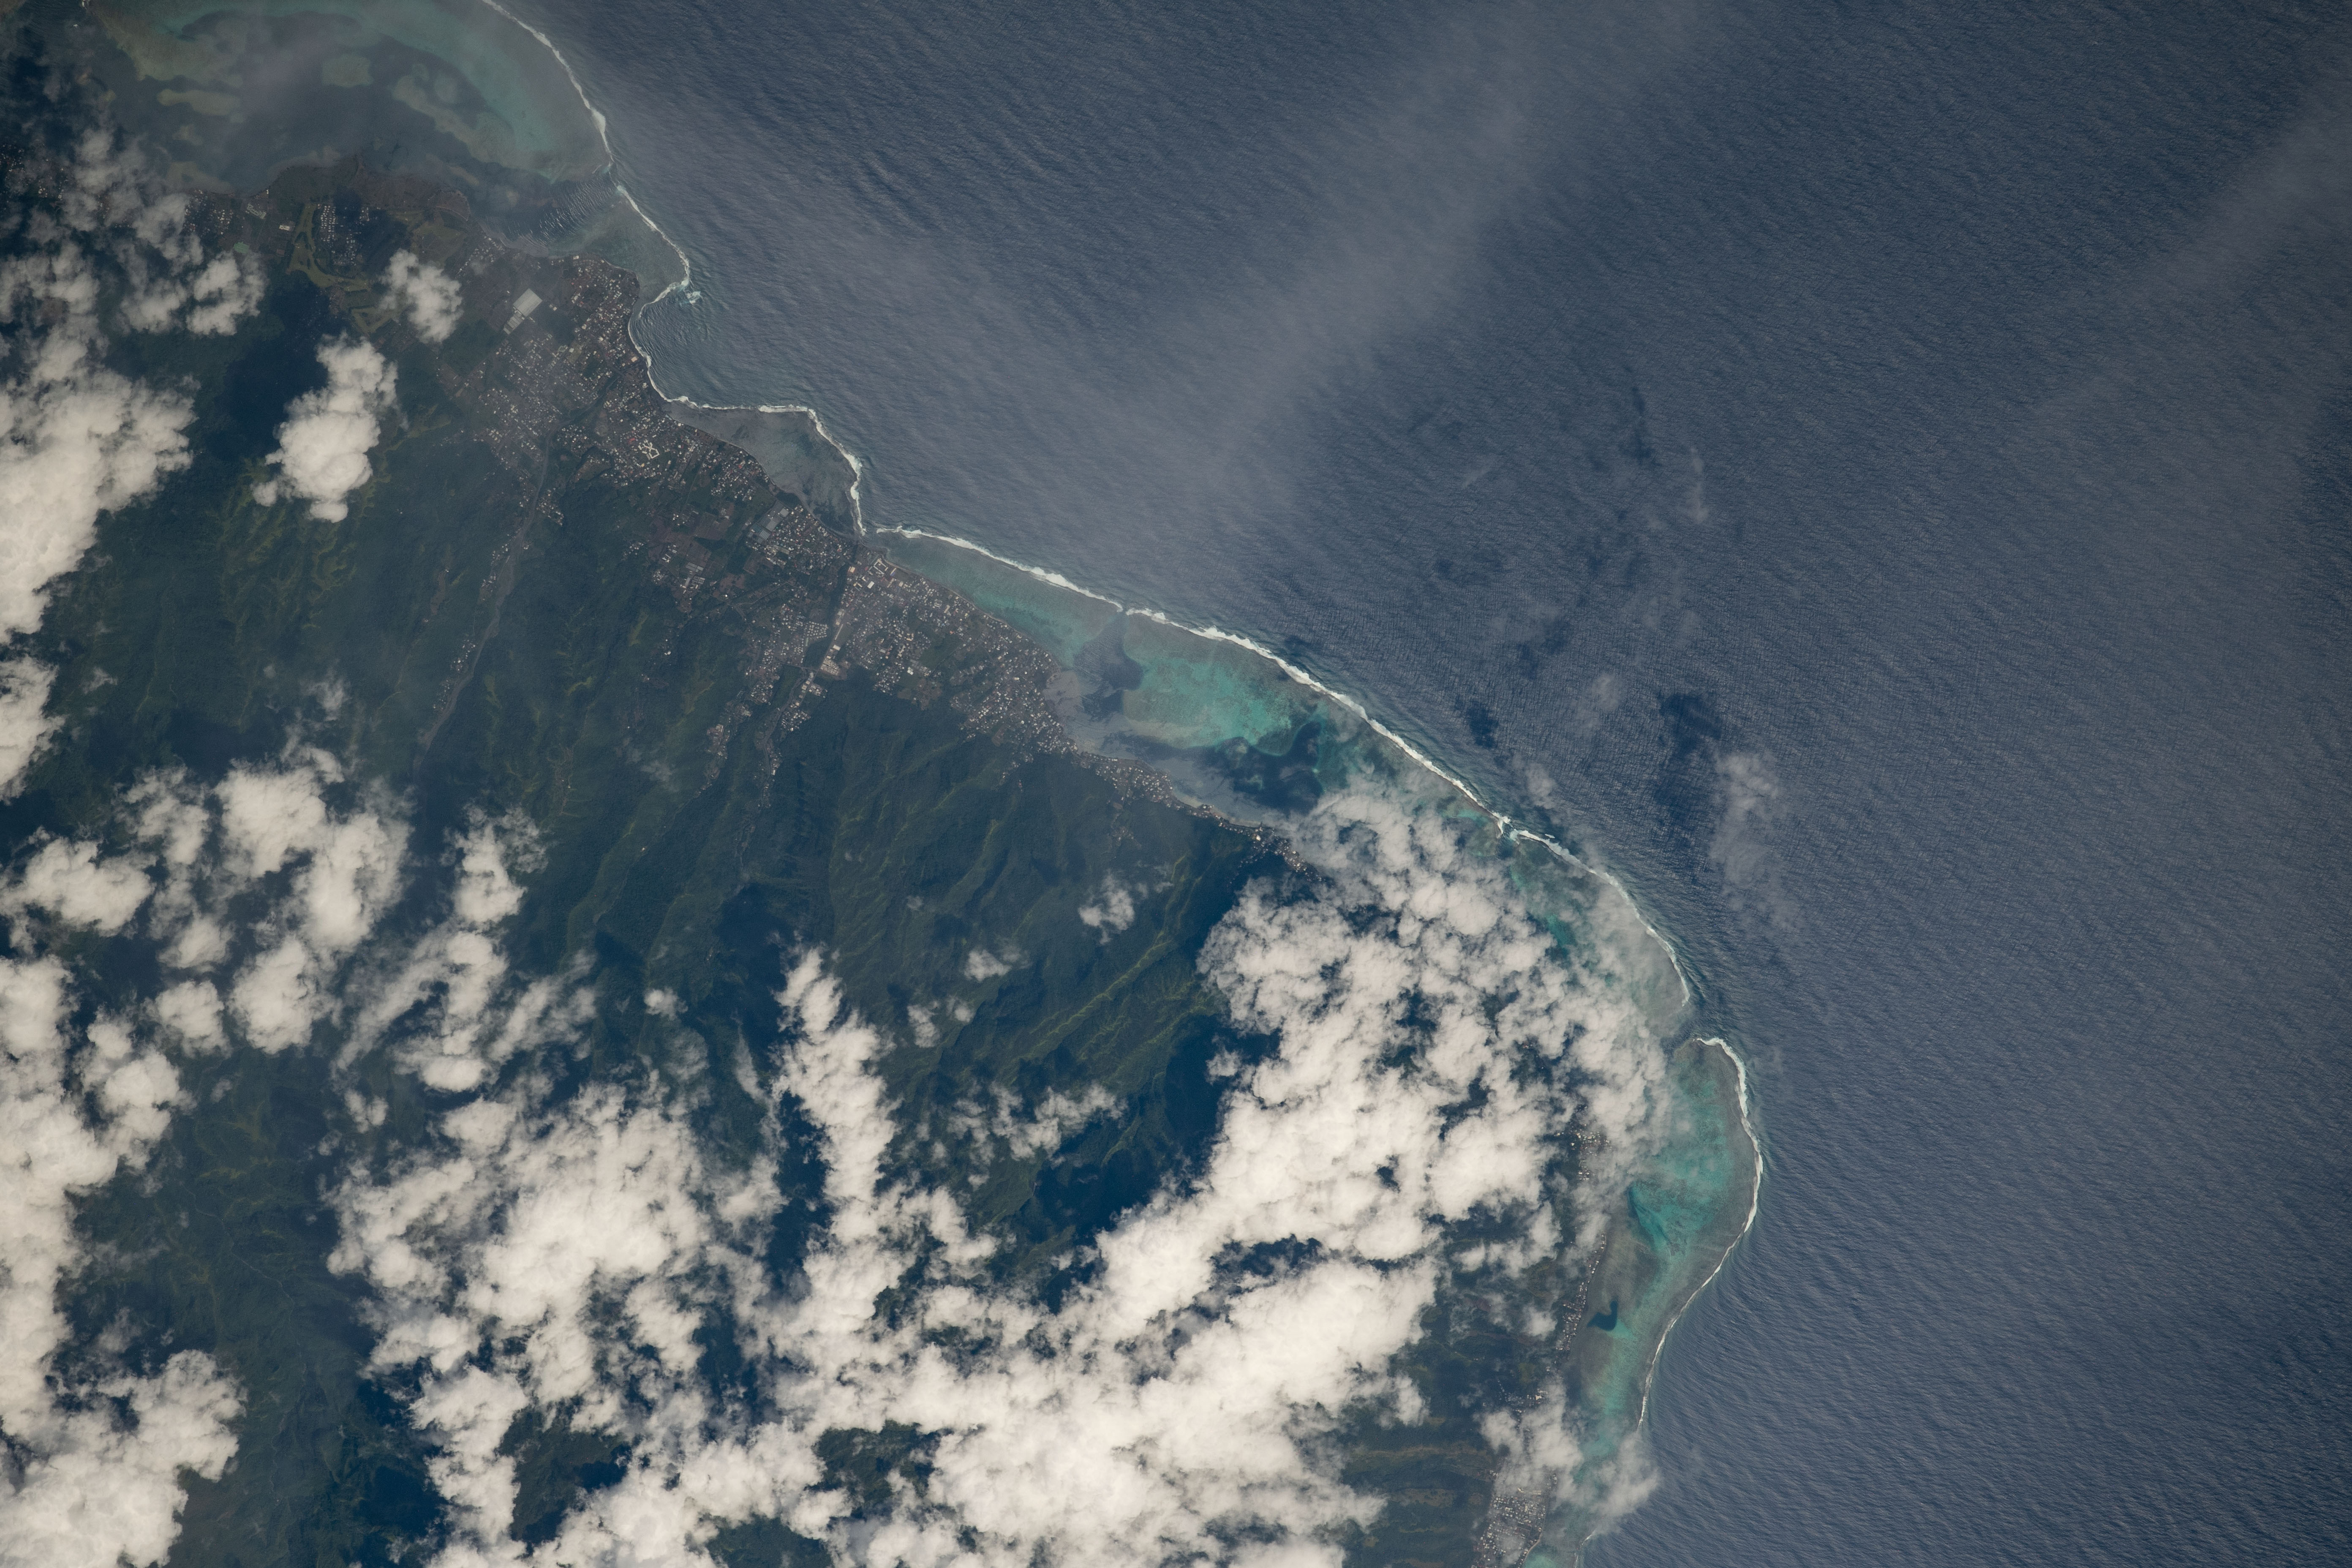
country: SOCIETY ISLANDS
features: FRENCH POLYNESIA, TI'AMA'O
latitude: -17.8
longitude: -149.6
